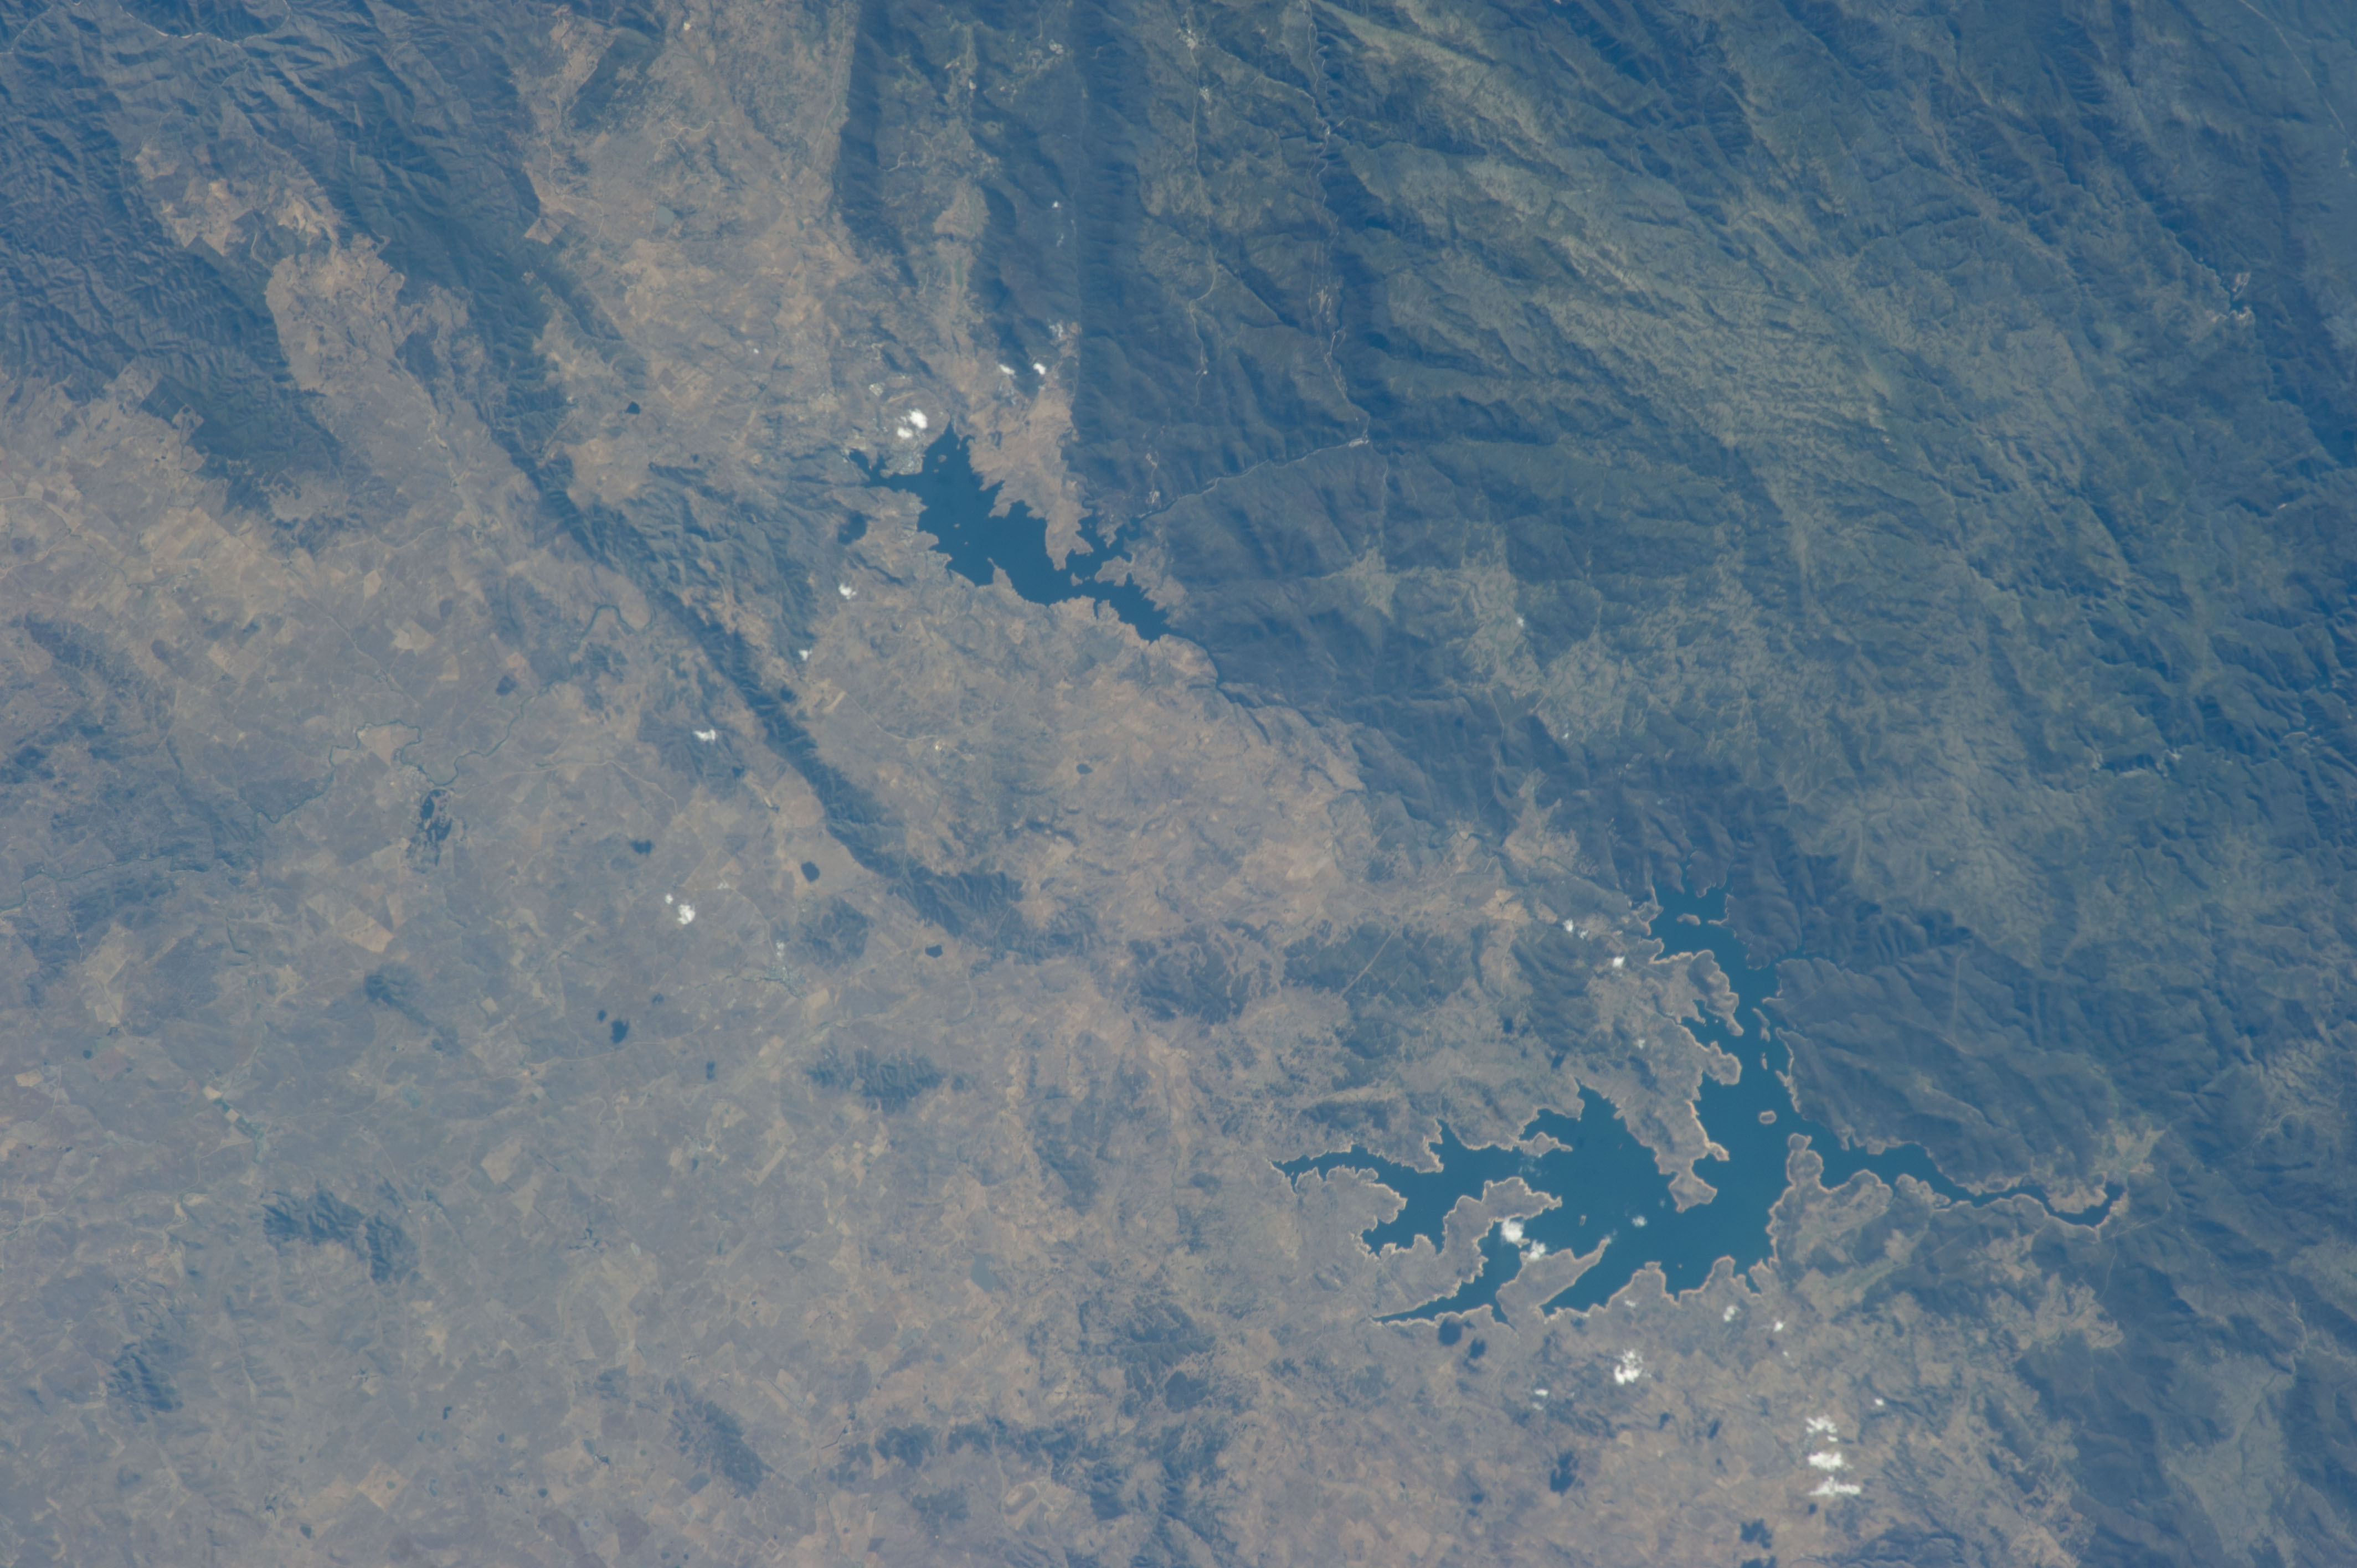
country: AUSTRALIA-NSW
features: AUSTRALIAN ALPS MTS., L. EUCUMBENE, L. JINDABYNE
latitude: -36.3
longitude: 148.8
